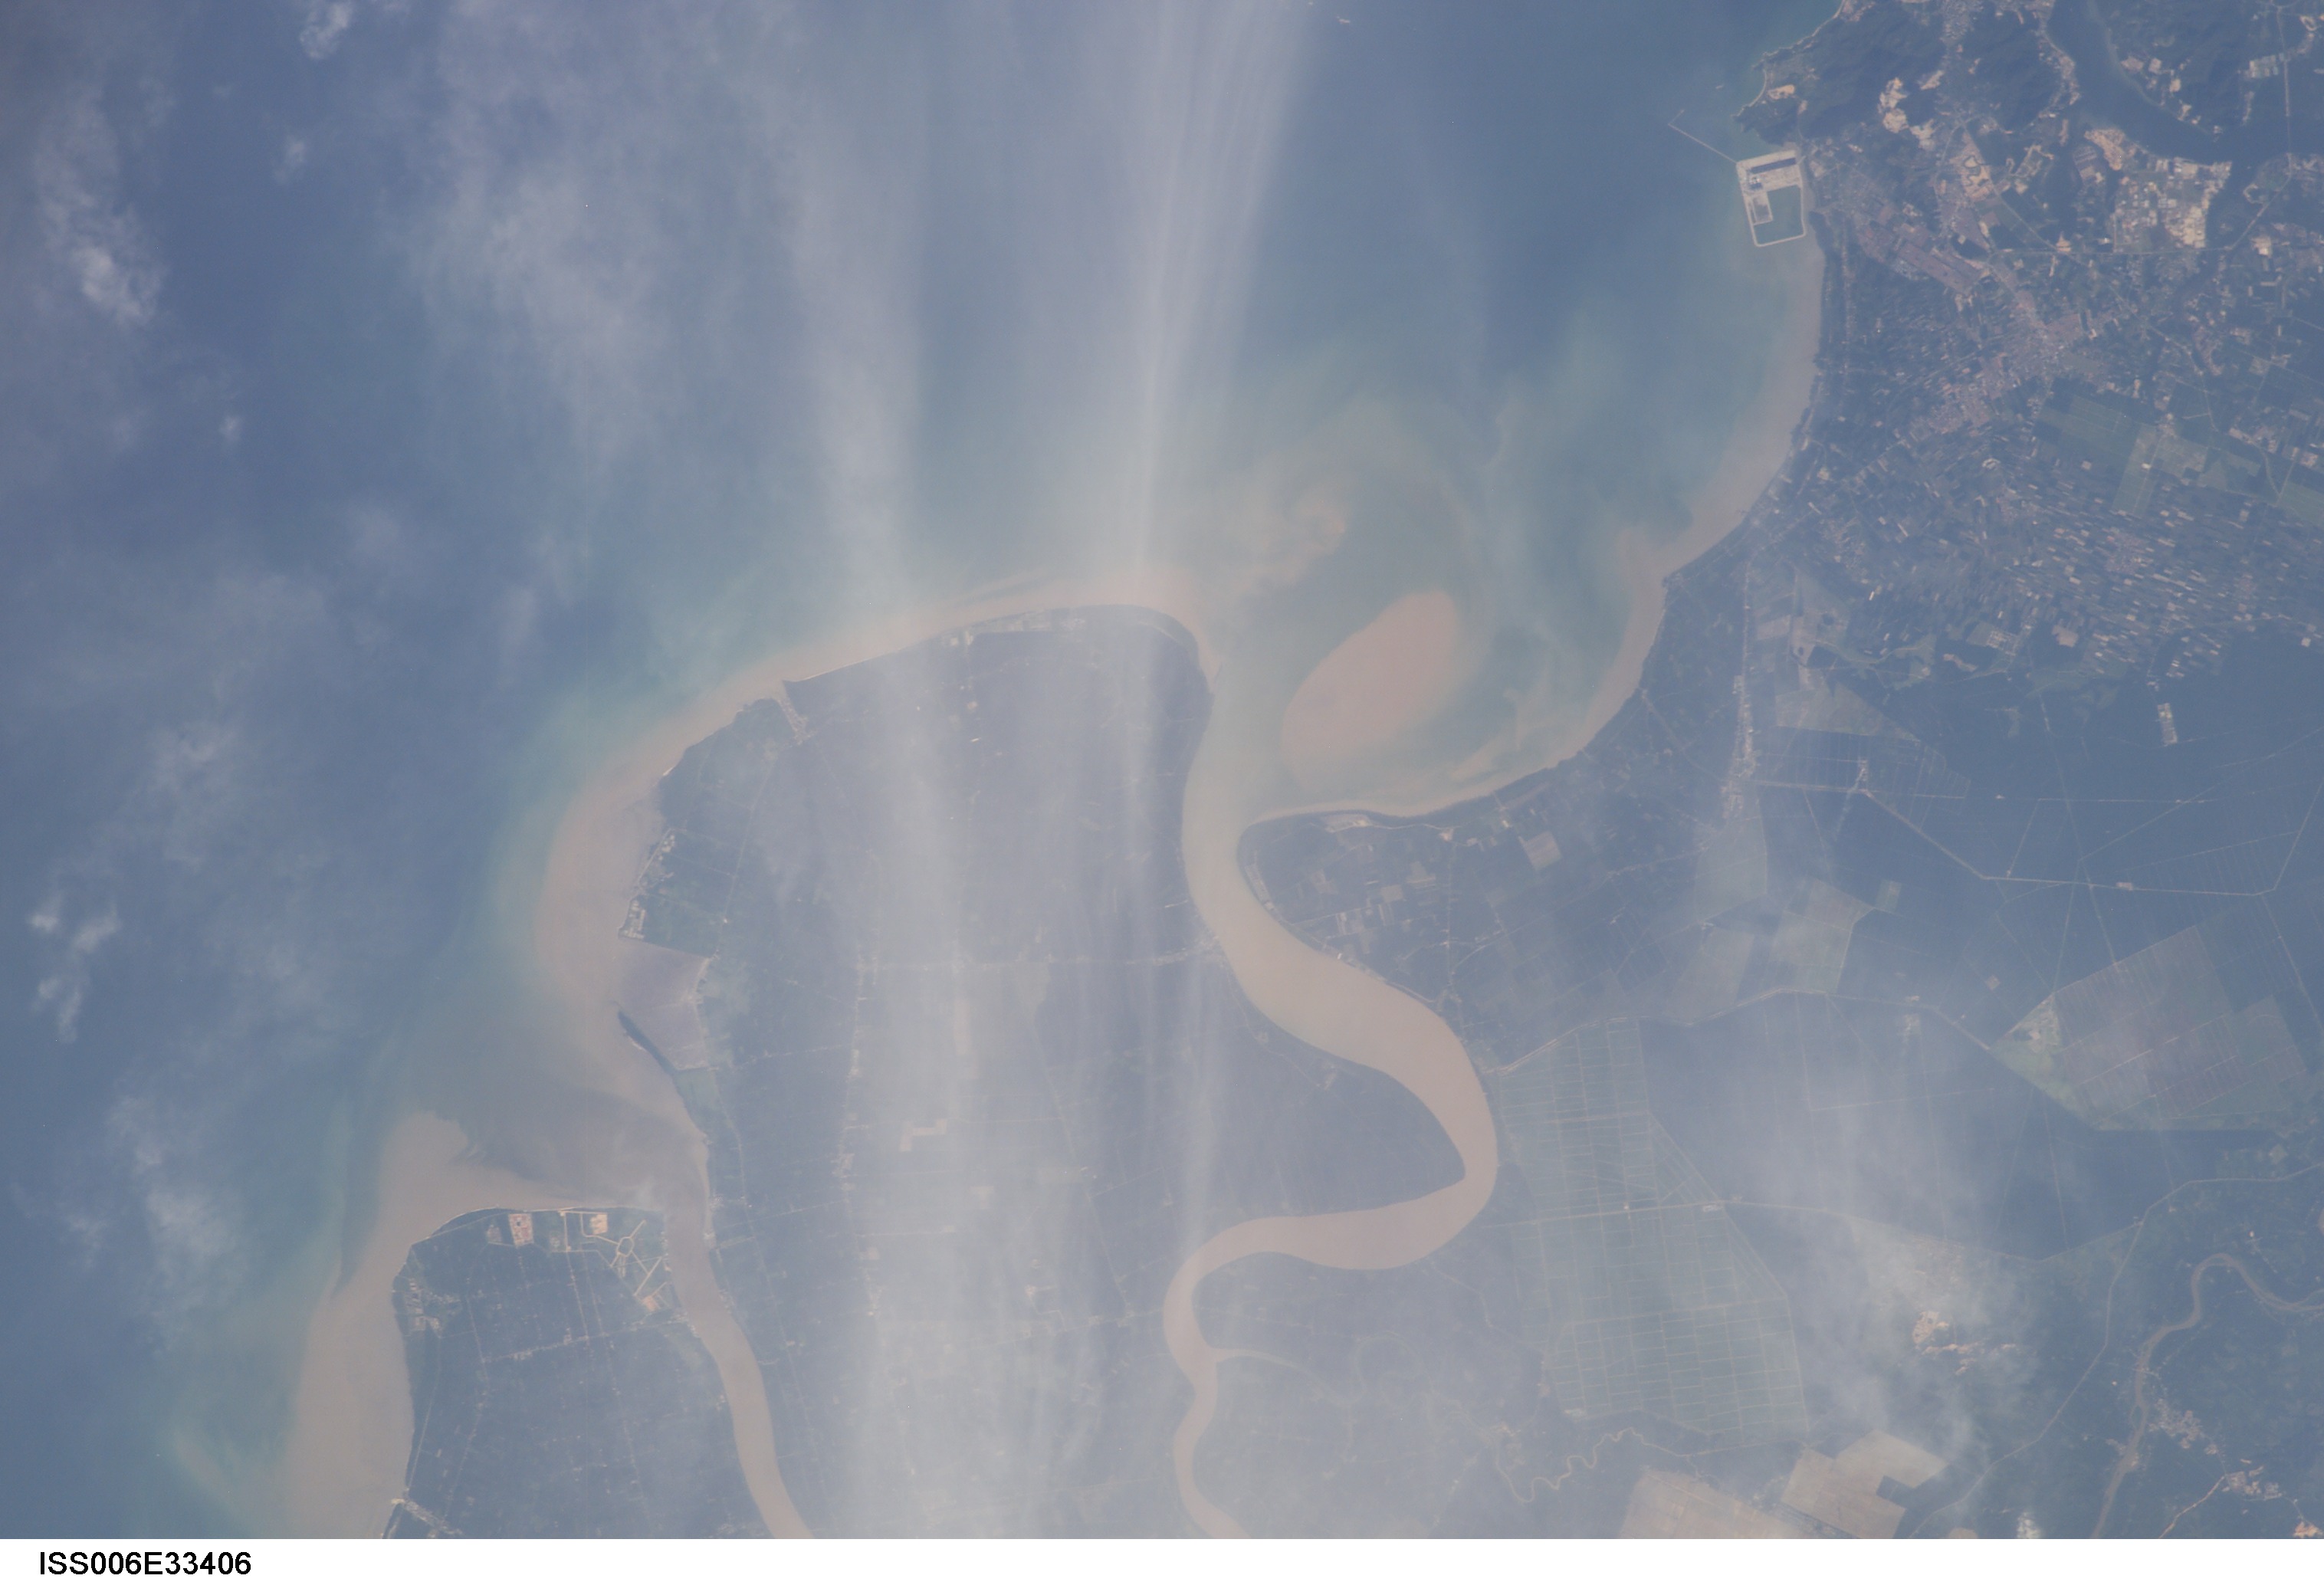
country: MALAYSIA
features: PERAK RIVER, BAGAN DATCH, SEDIMENT
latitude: 4.0
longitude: 101.0
